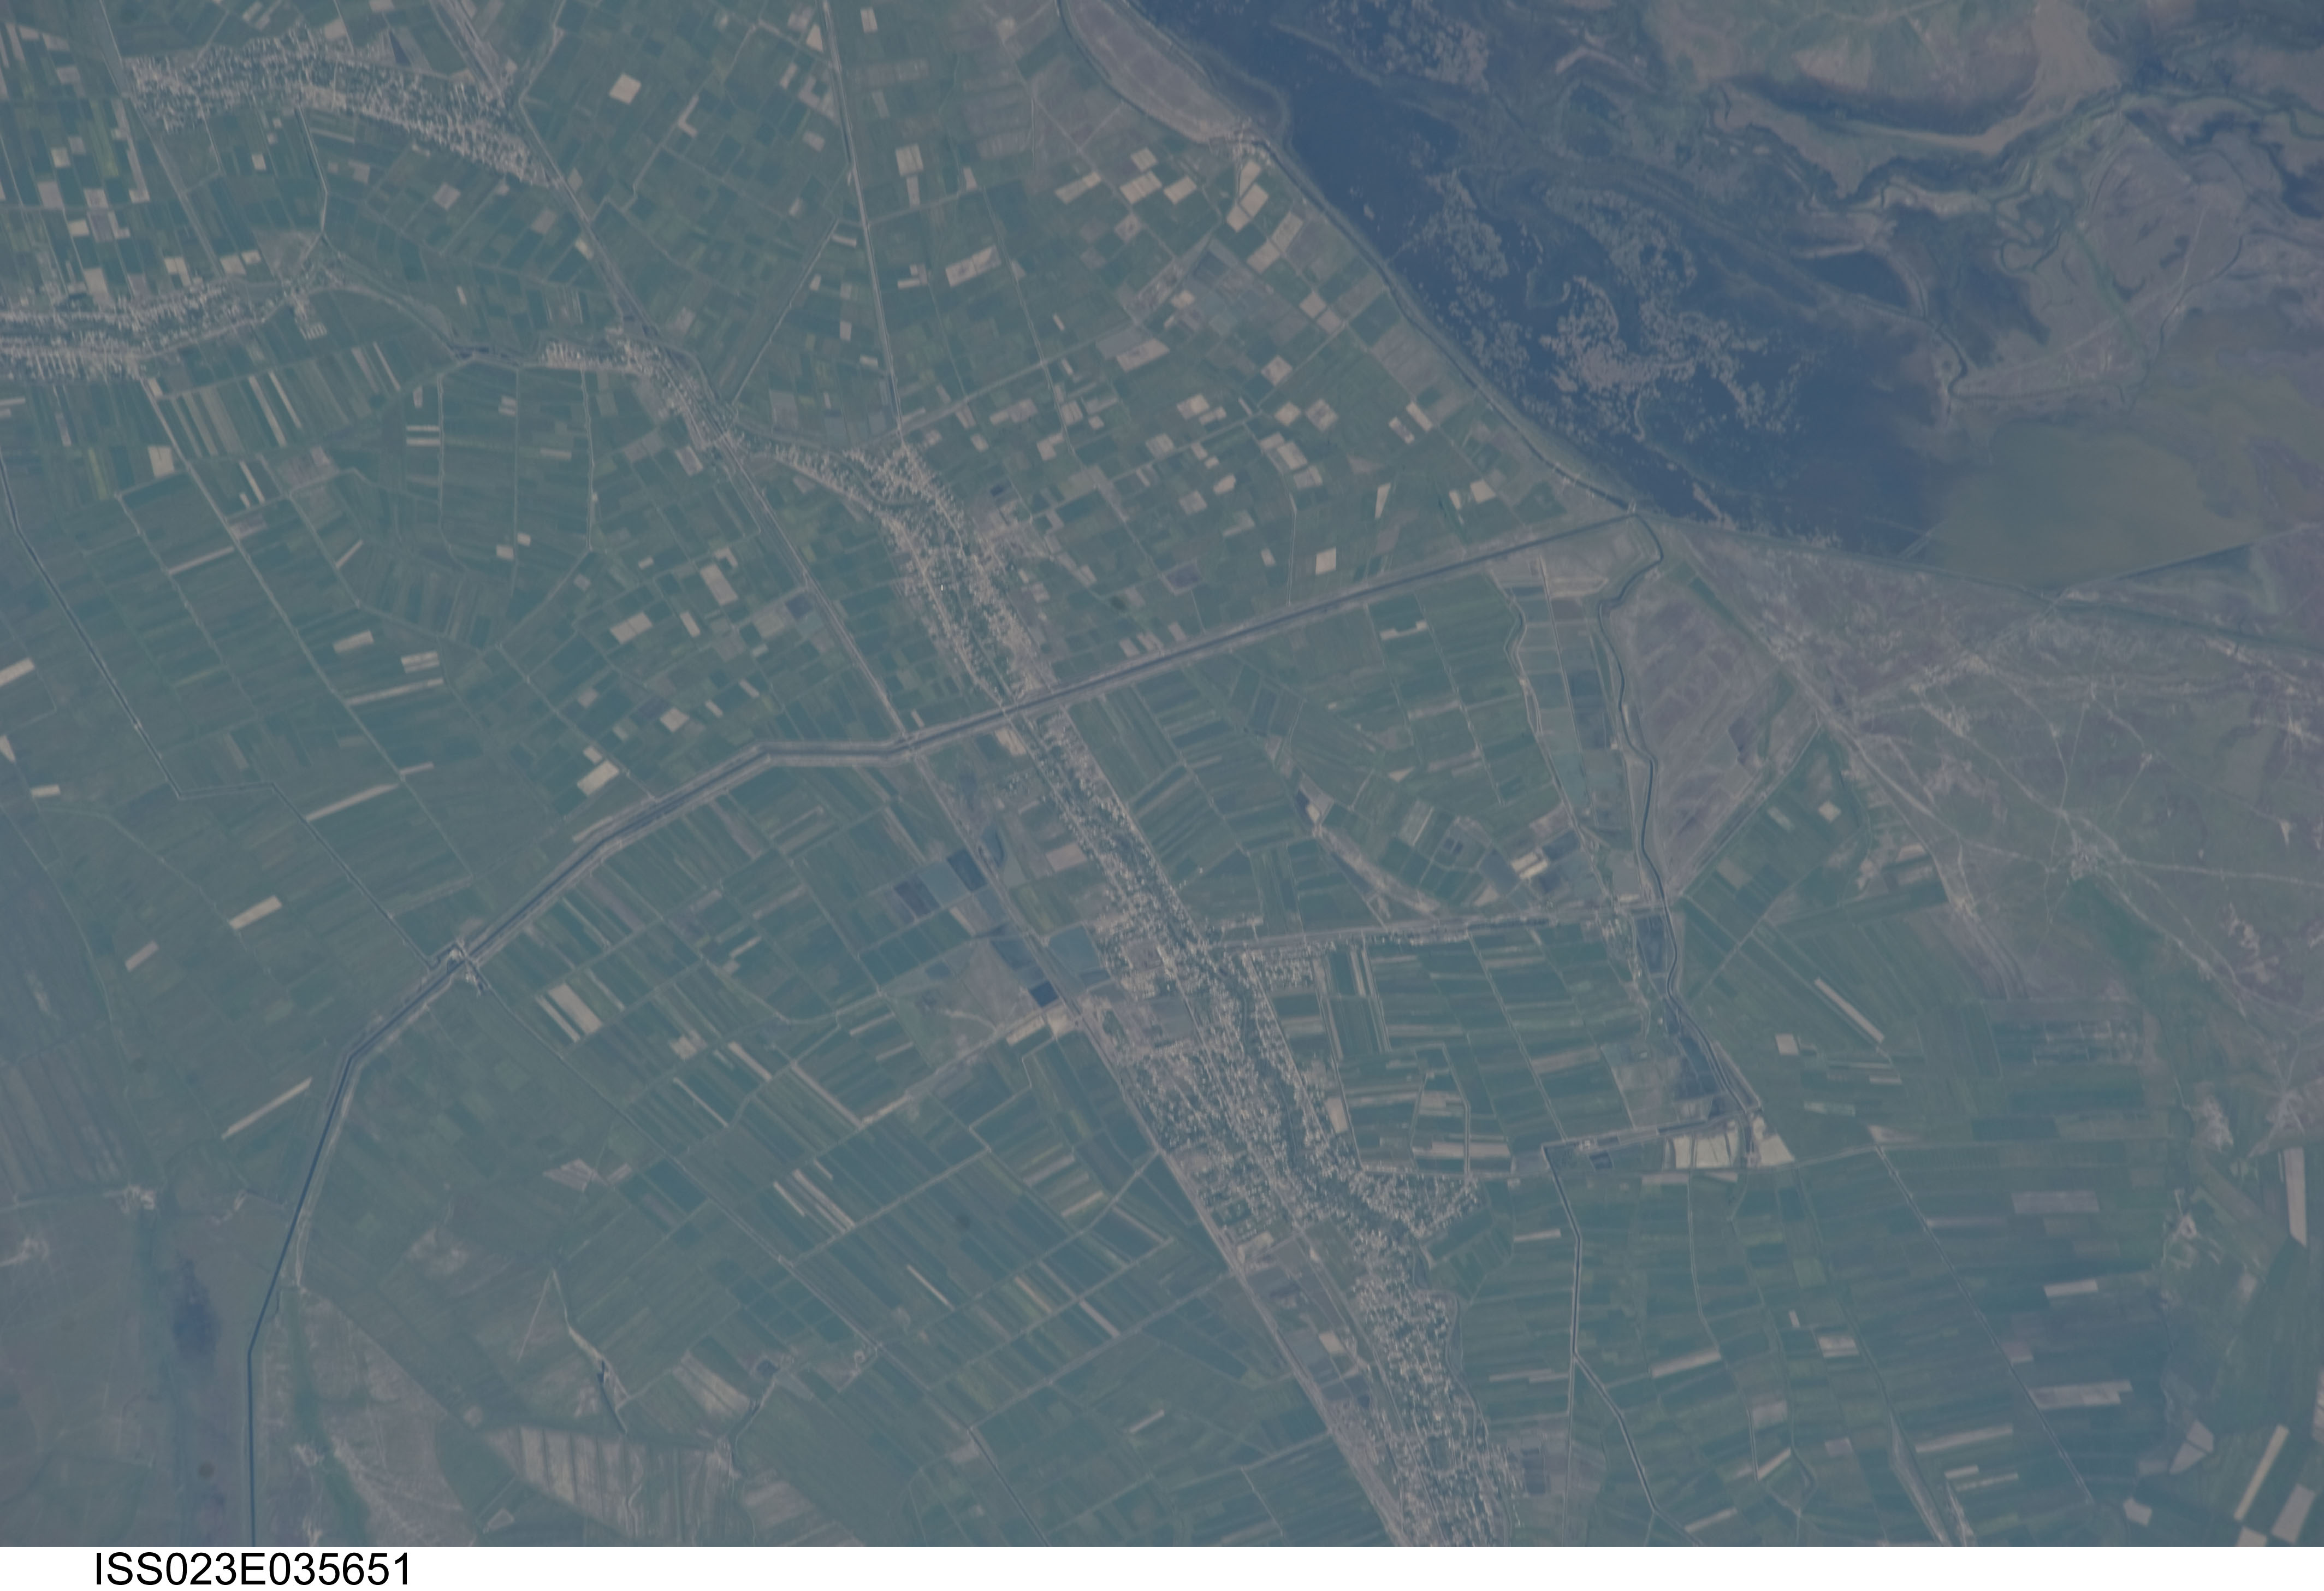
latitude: 39.4
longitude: 48.8
